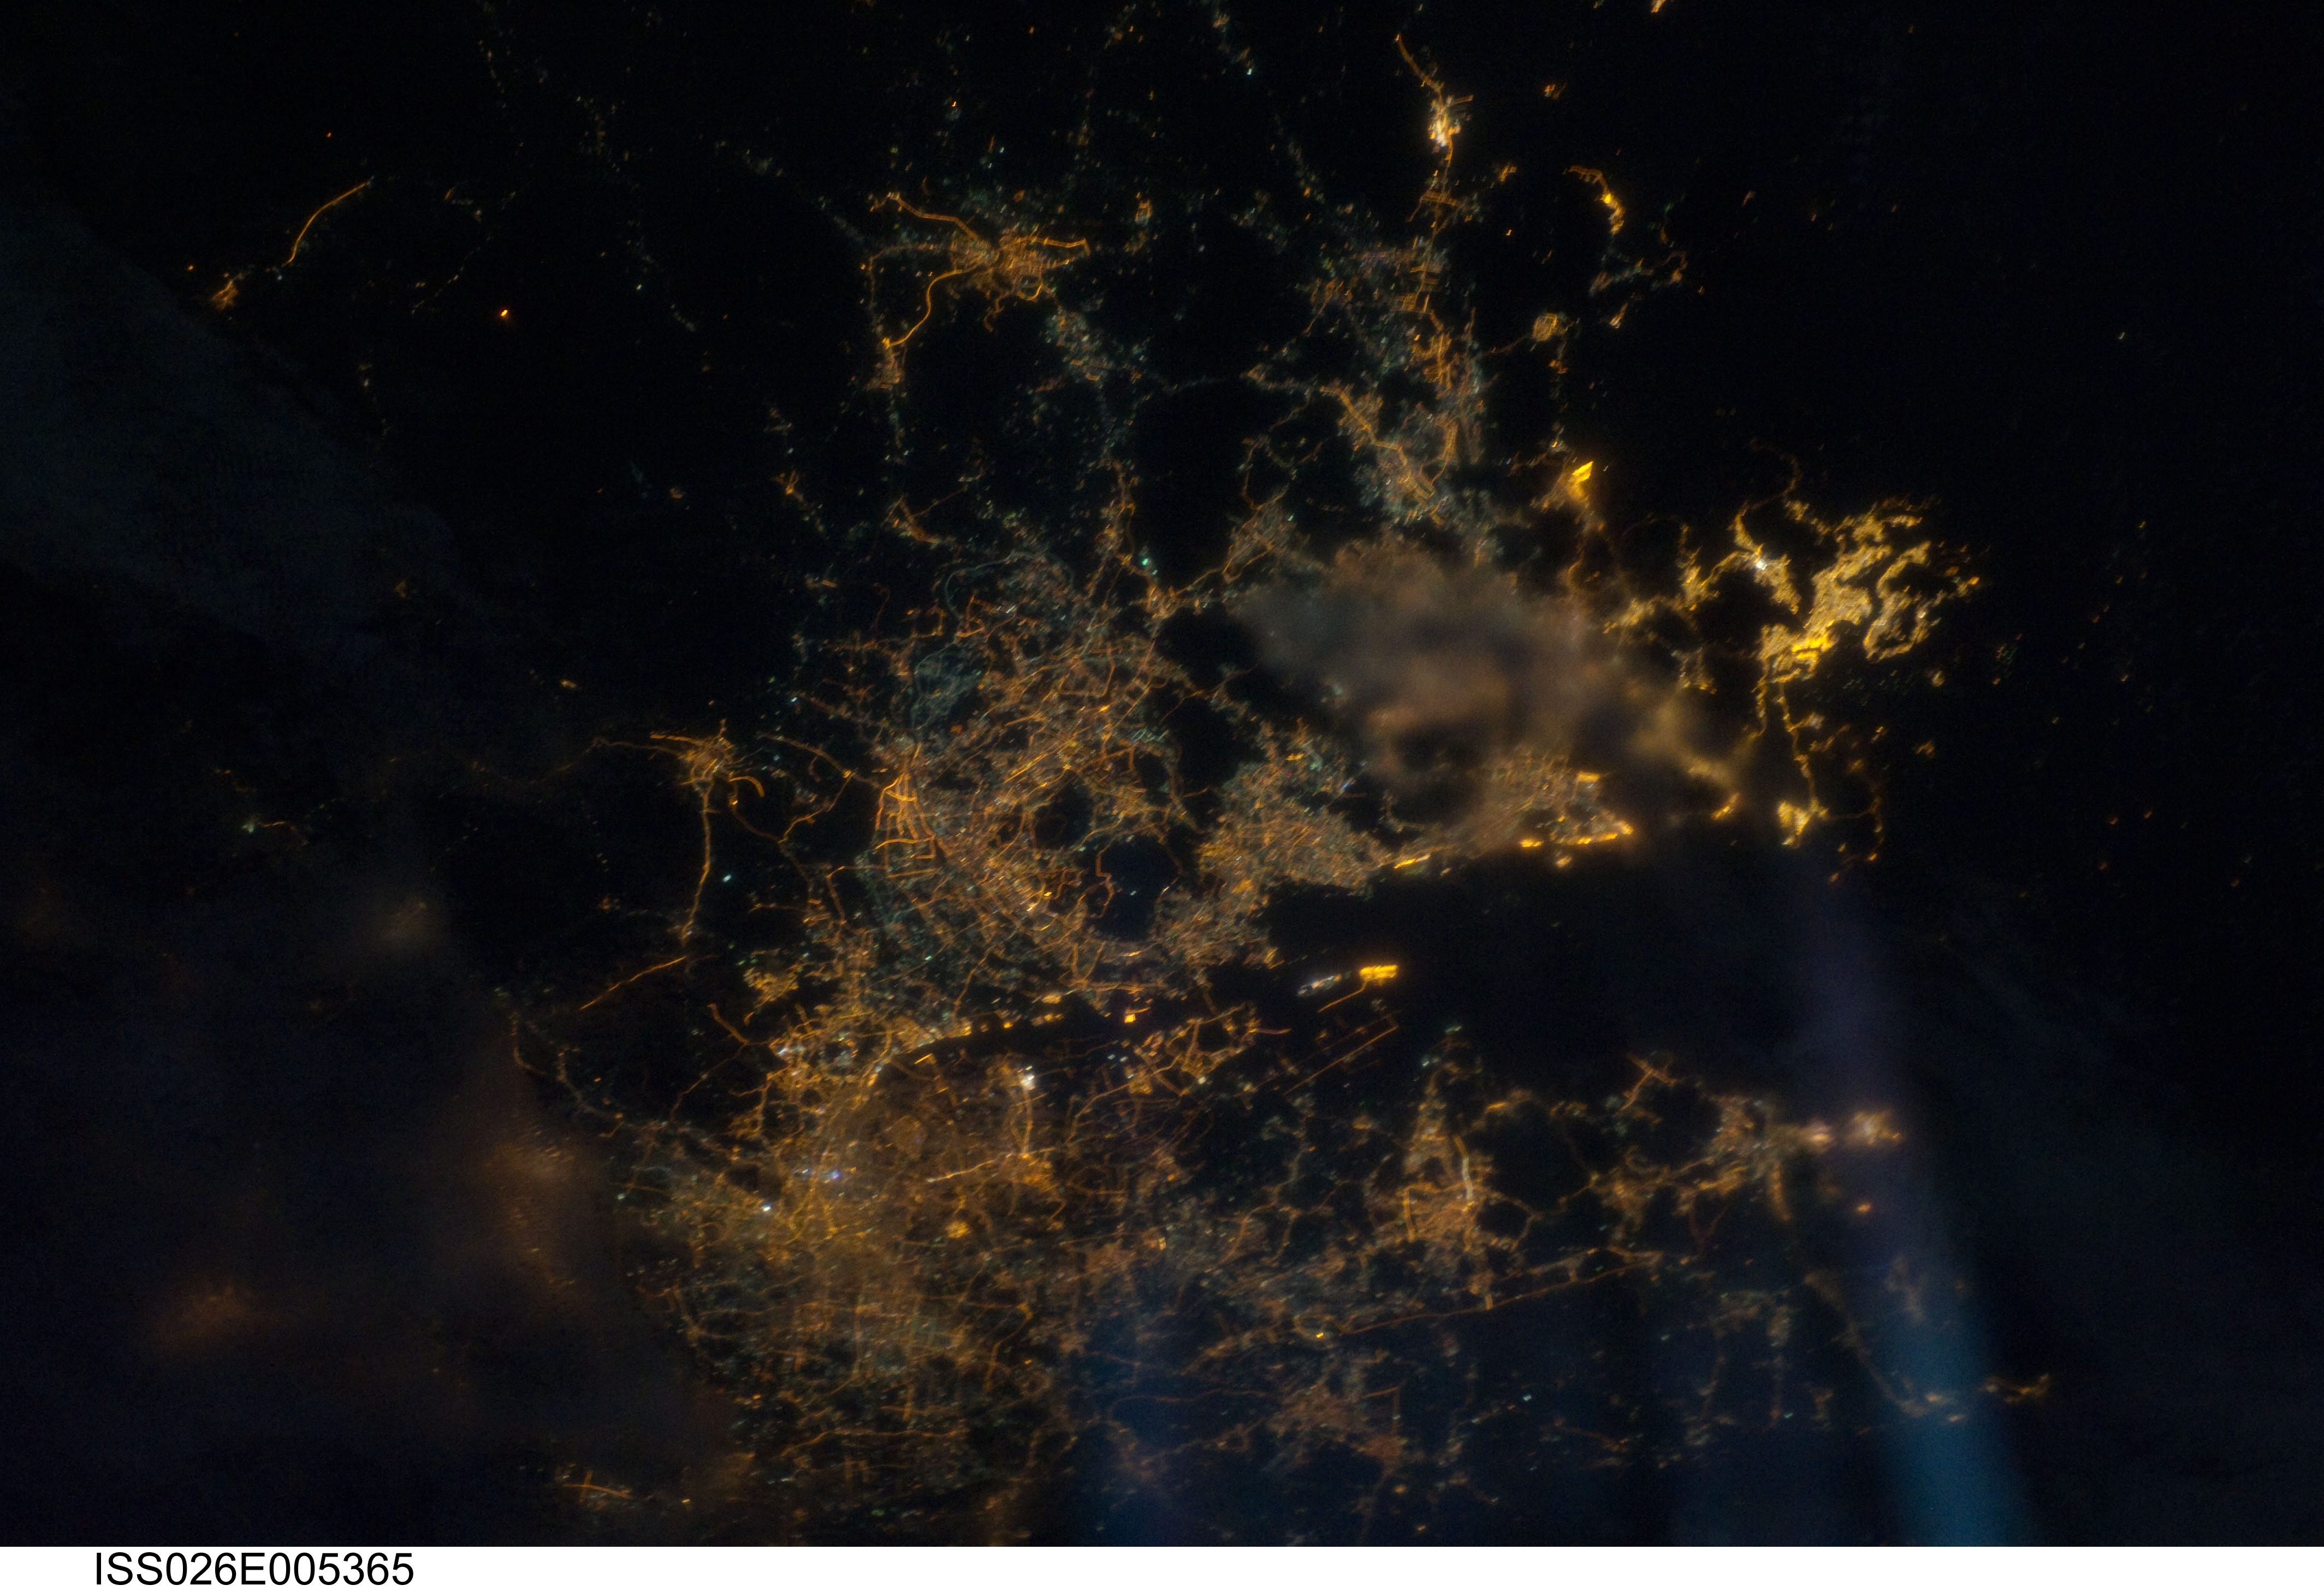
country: CHINA
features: GUANGZHOU-HONG KONG AREA AT NIGHT
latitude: 23.0
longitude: 114.0
